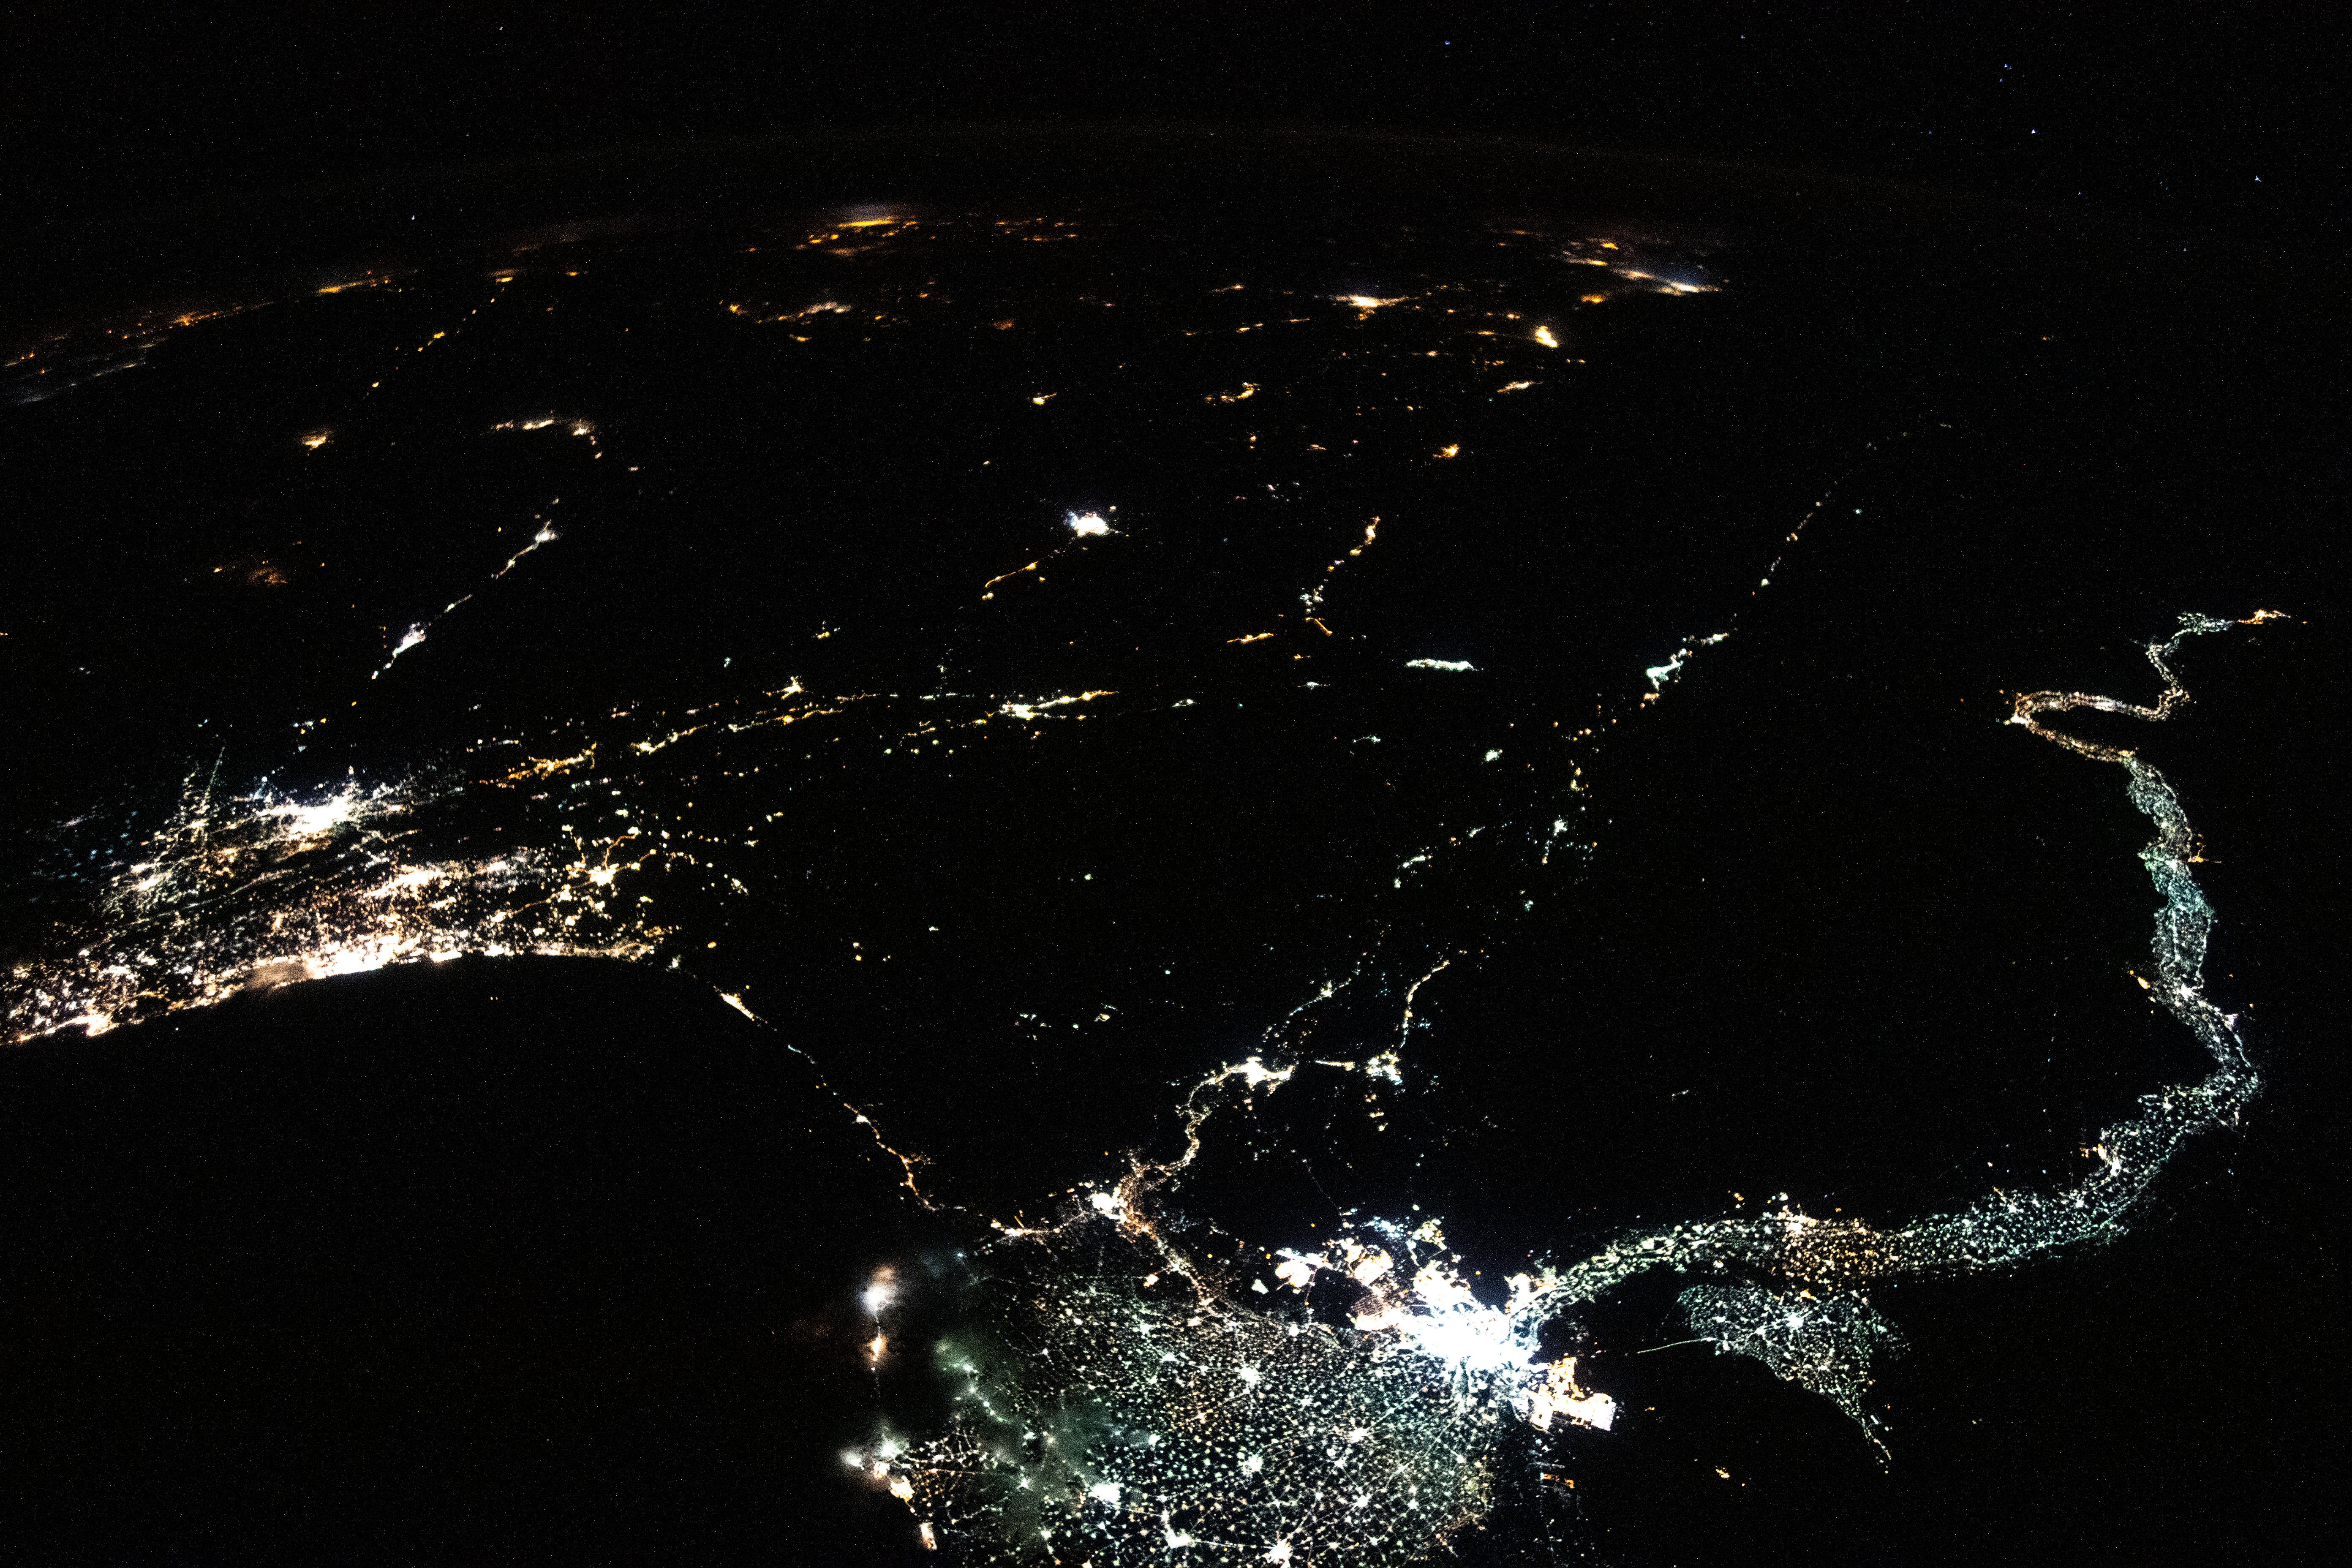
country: EGYPT
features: DARK EARTHOBS, NILE DELTA
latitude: 28.0
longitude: 34.0
